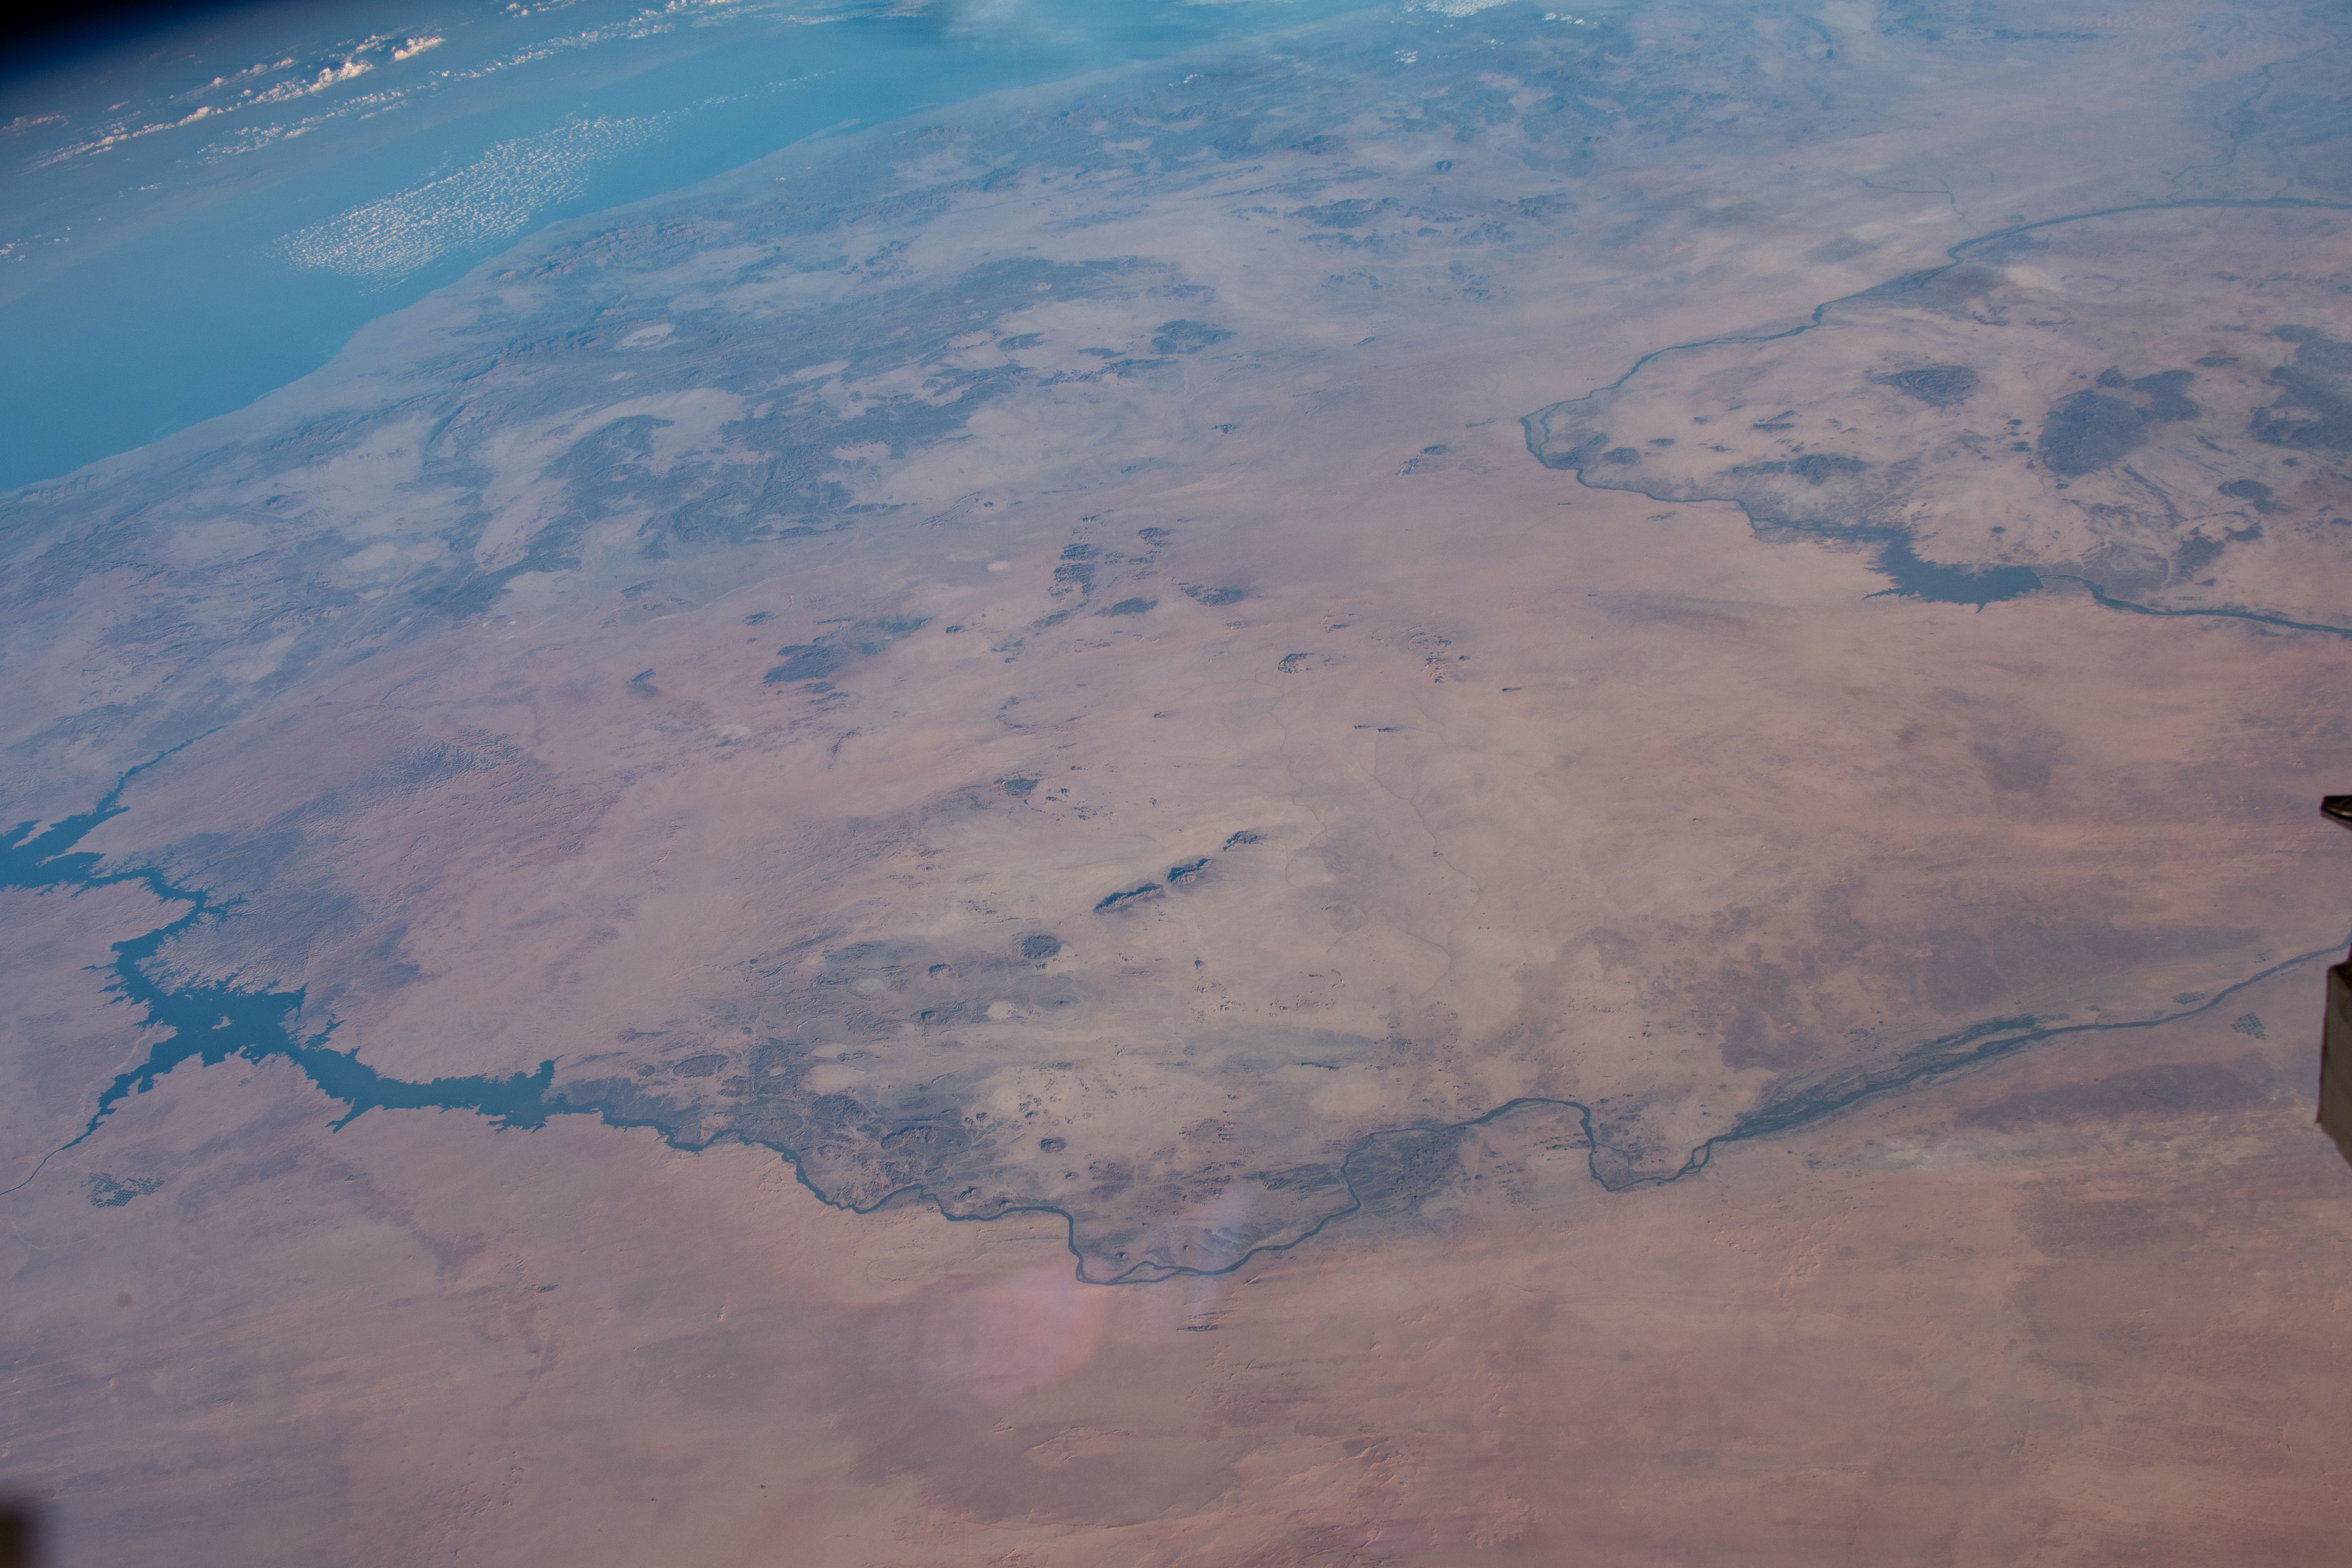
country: SUDAN
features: LAKE NASEER, ASWAN LAKE, NILE RIVER, RED SEA, NUBIAN DESERT
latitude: 20.0
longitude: 32.0
